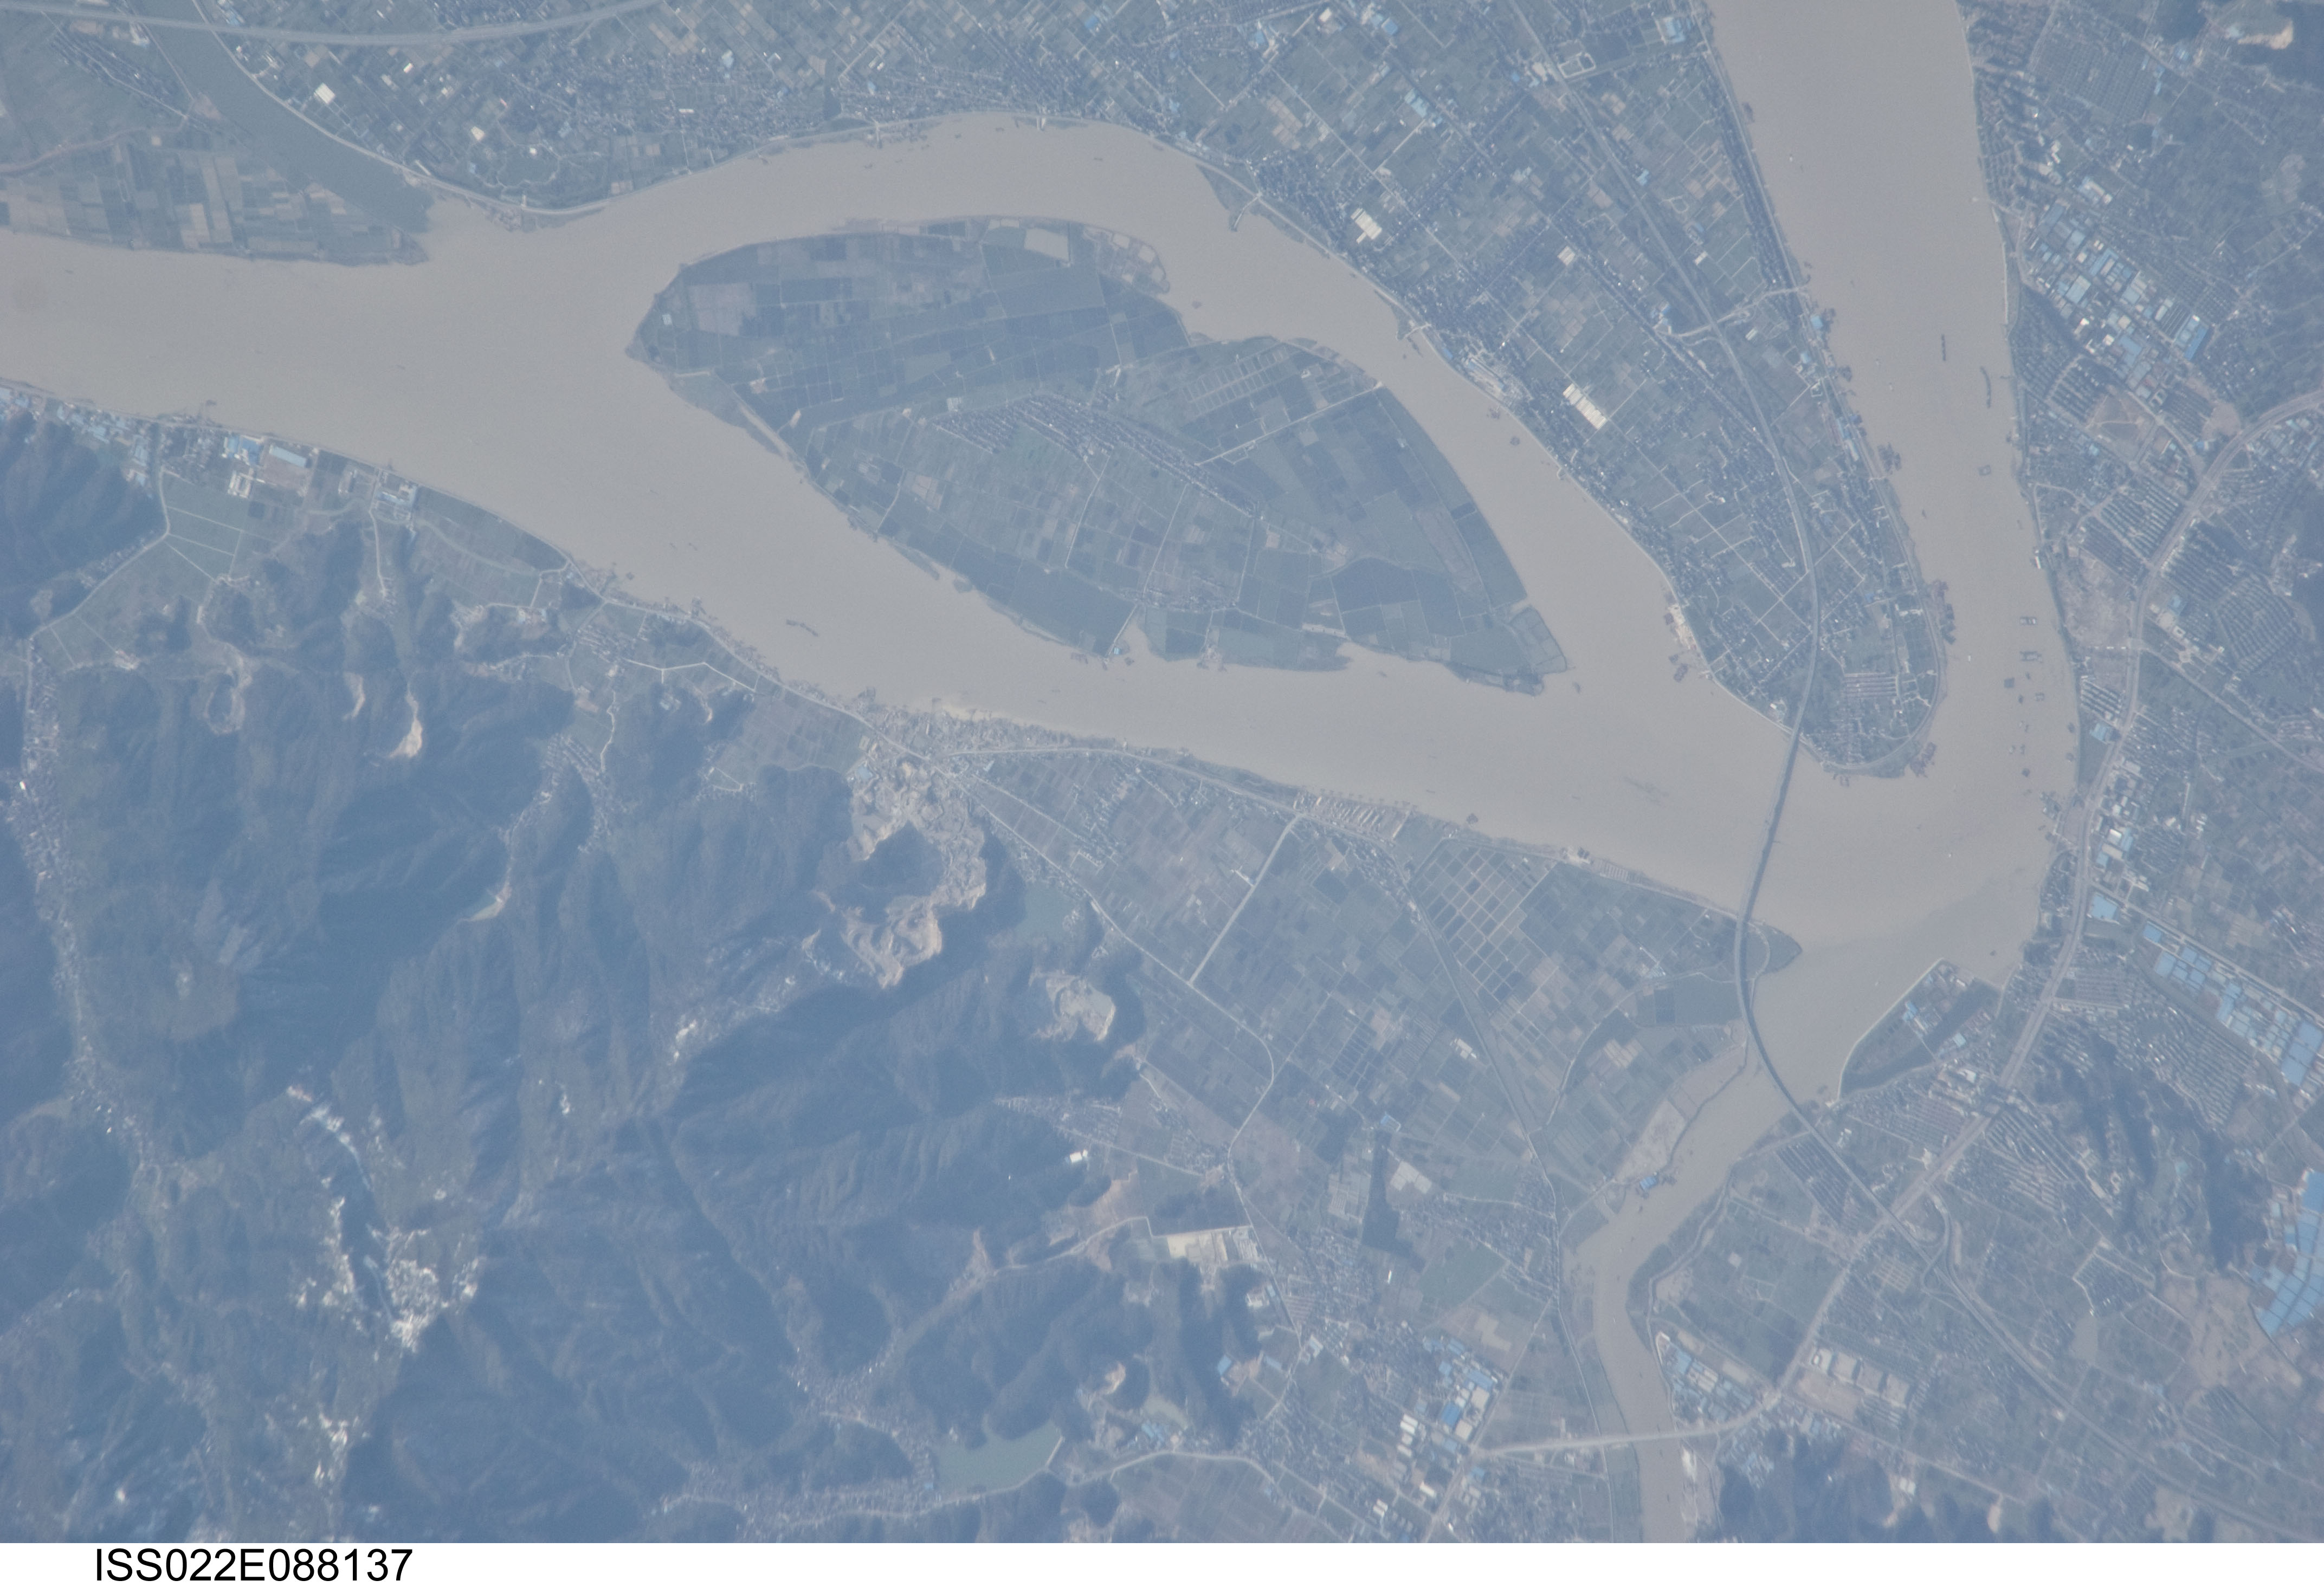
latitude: 30.1
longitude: 120.1
